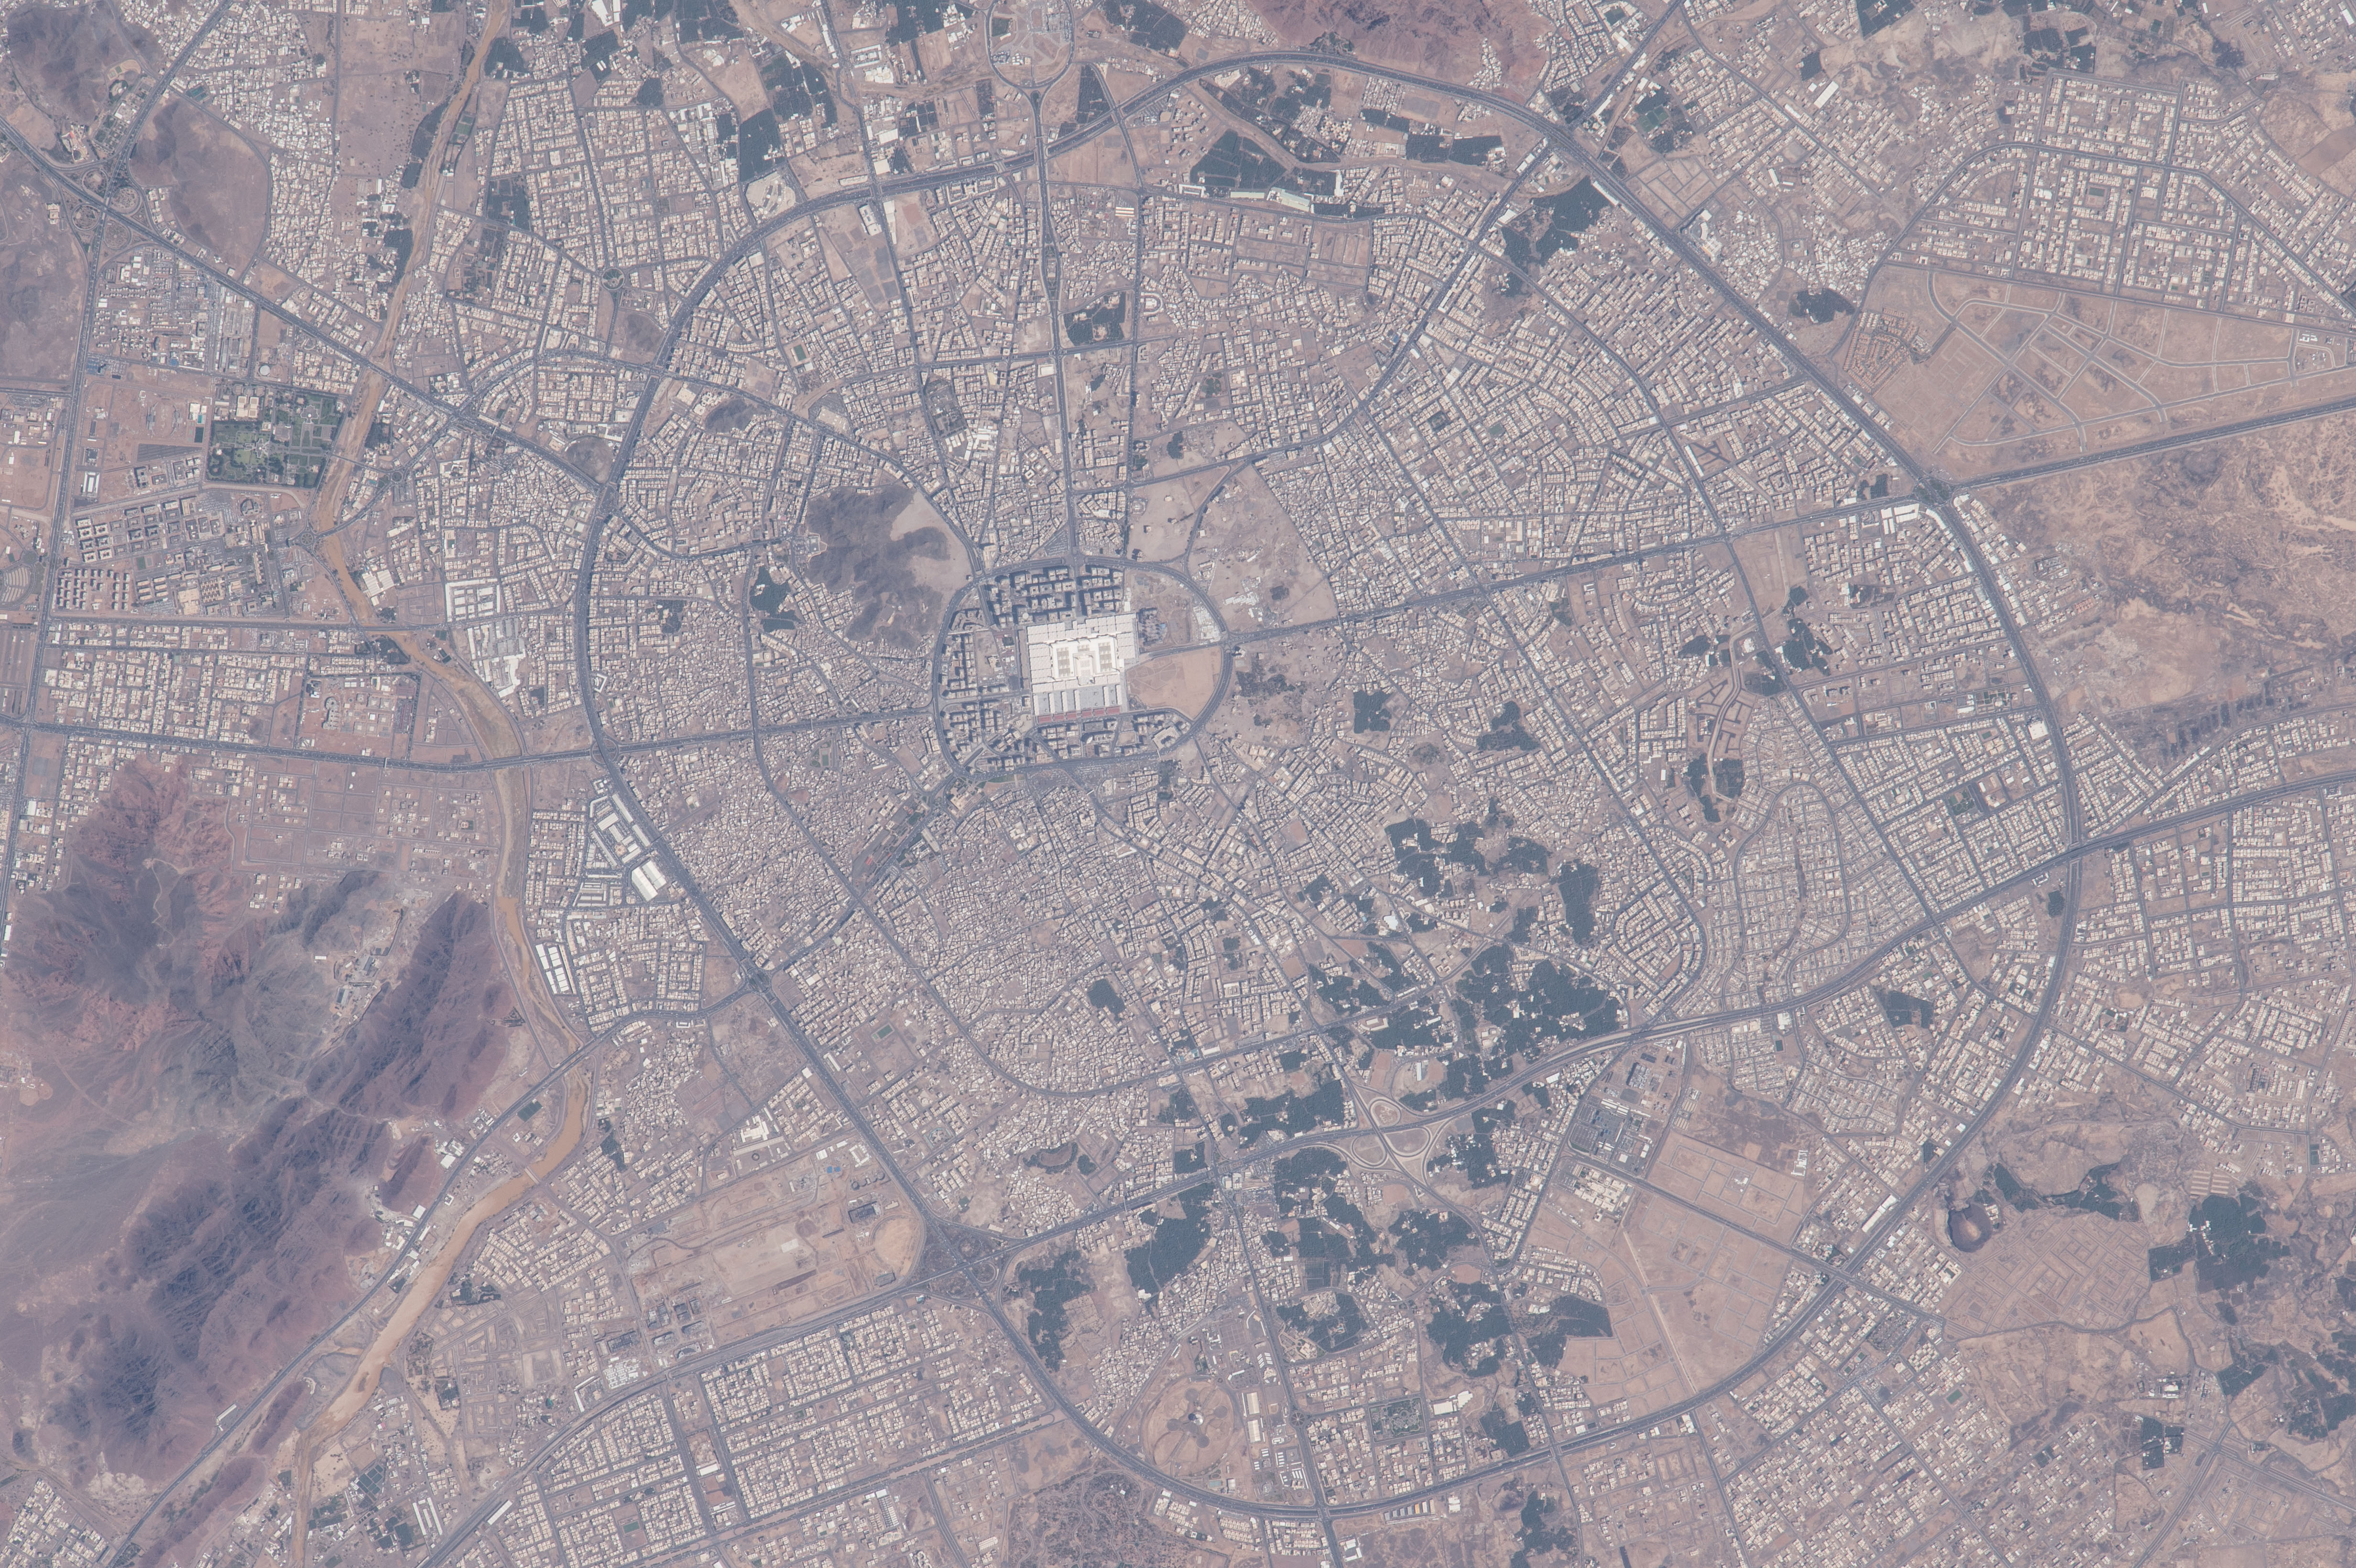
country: SAUDI ARABIA
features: MEDINA, PROPHET'S MOSQUE, ROADS
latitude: 24.4
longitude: 39.5
